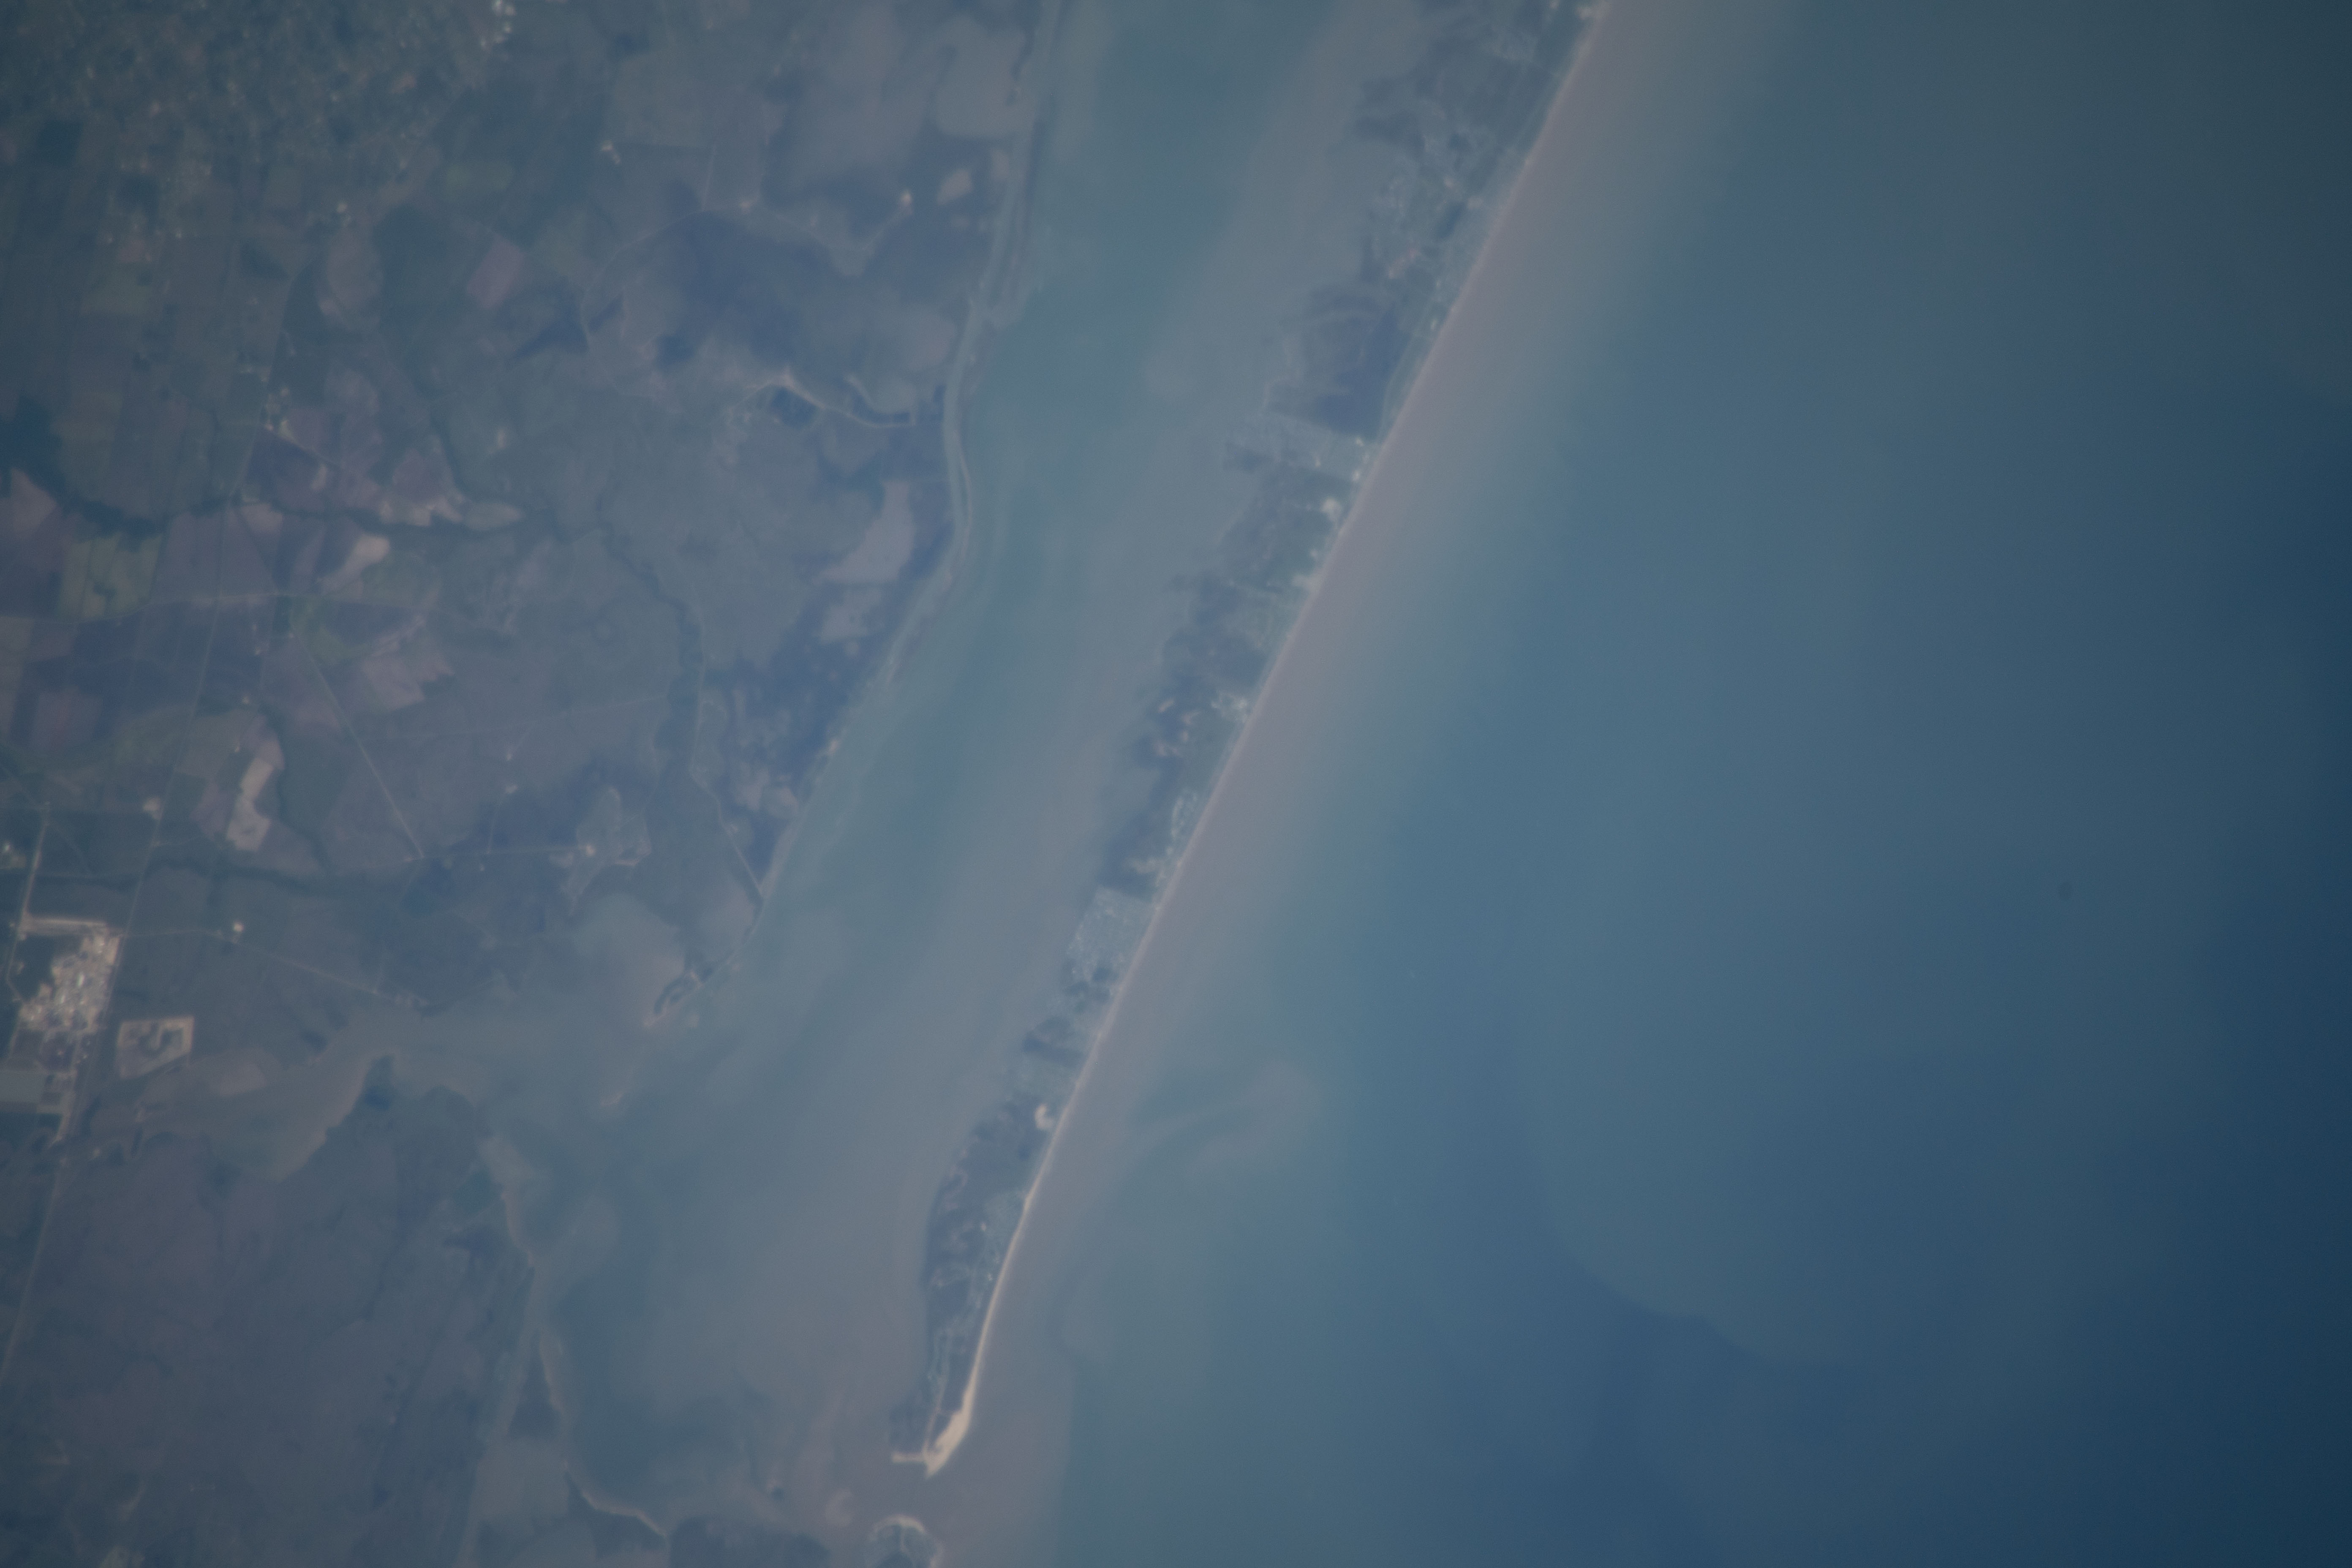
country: USA-TEXAS
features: BRAZORIA NATIONAL WILDLIFE REFUGE, JAMAICA BEACH, LIVERPOOL, WEST BAY, GALVESTON ISLAND STATE PARK, SAN LUIS BEACH, GULF OF MEXICO
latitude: 29.1
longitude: -95.0
